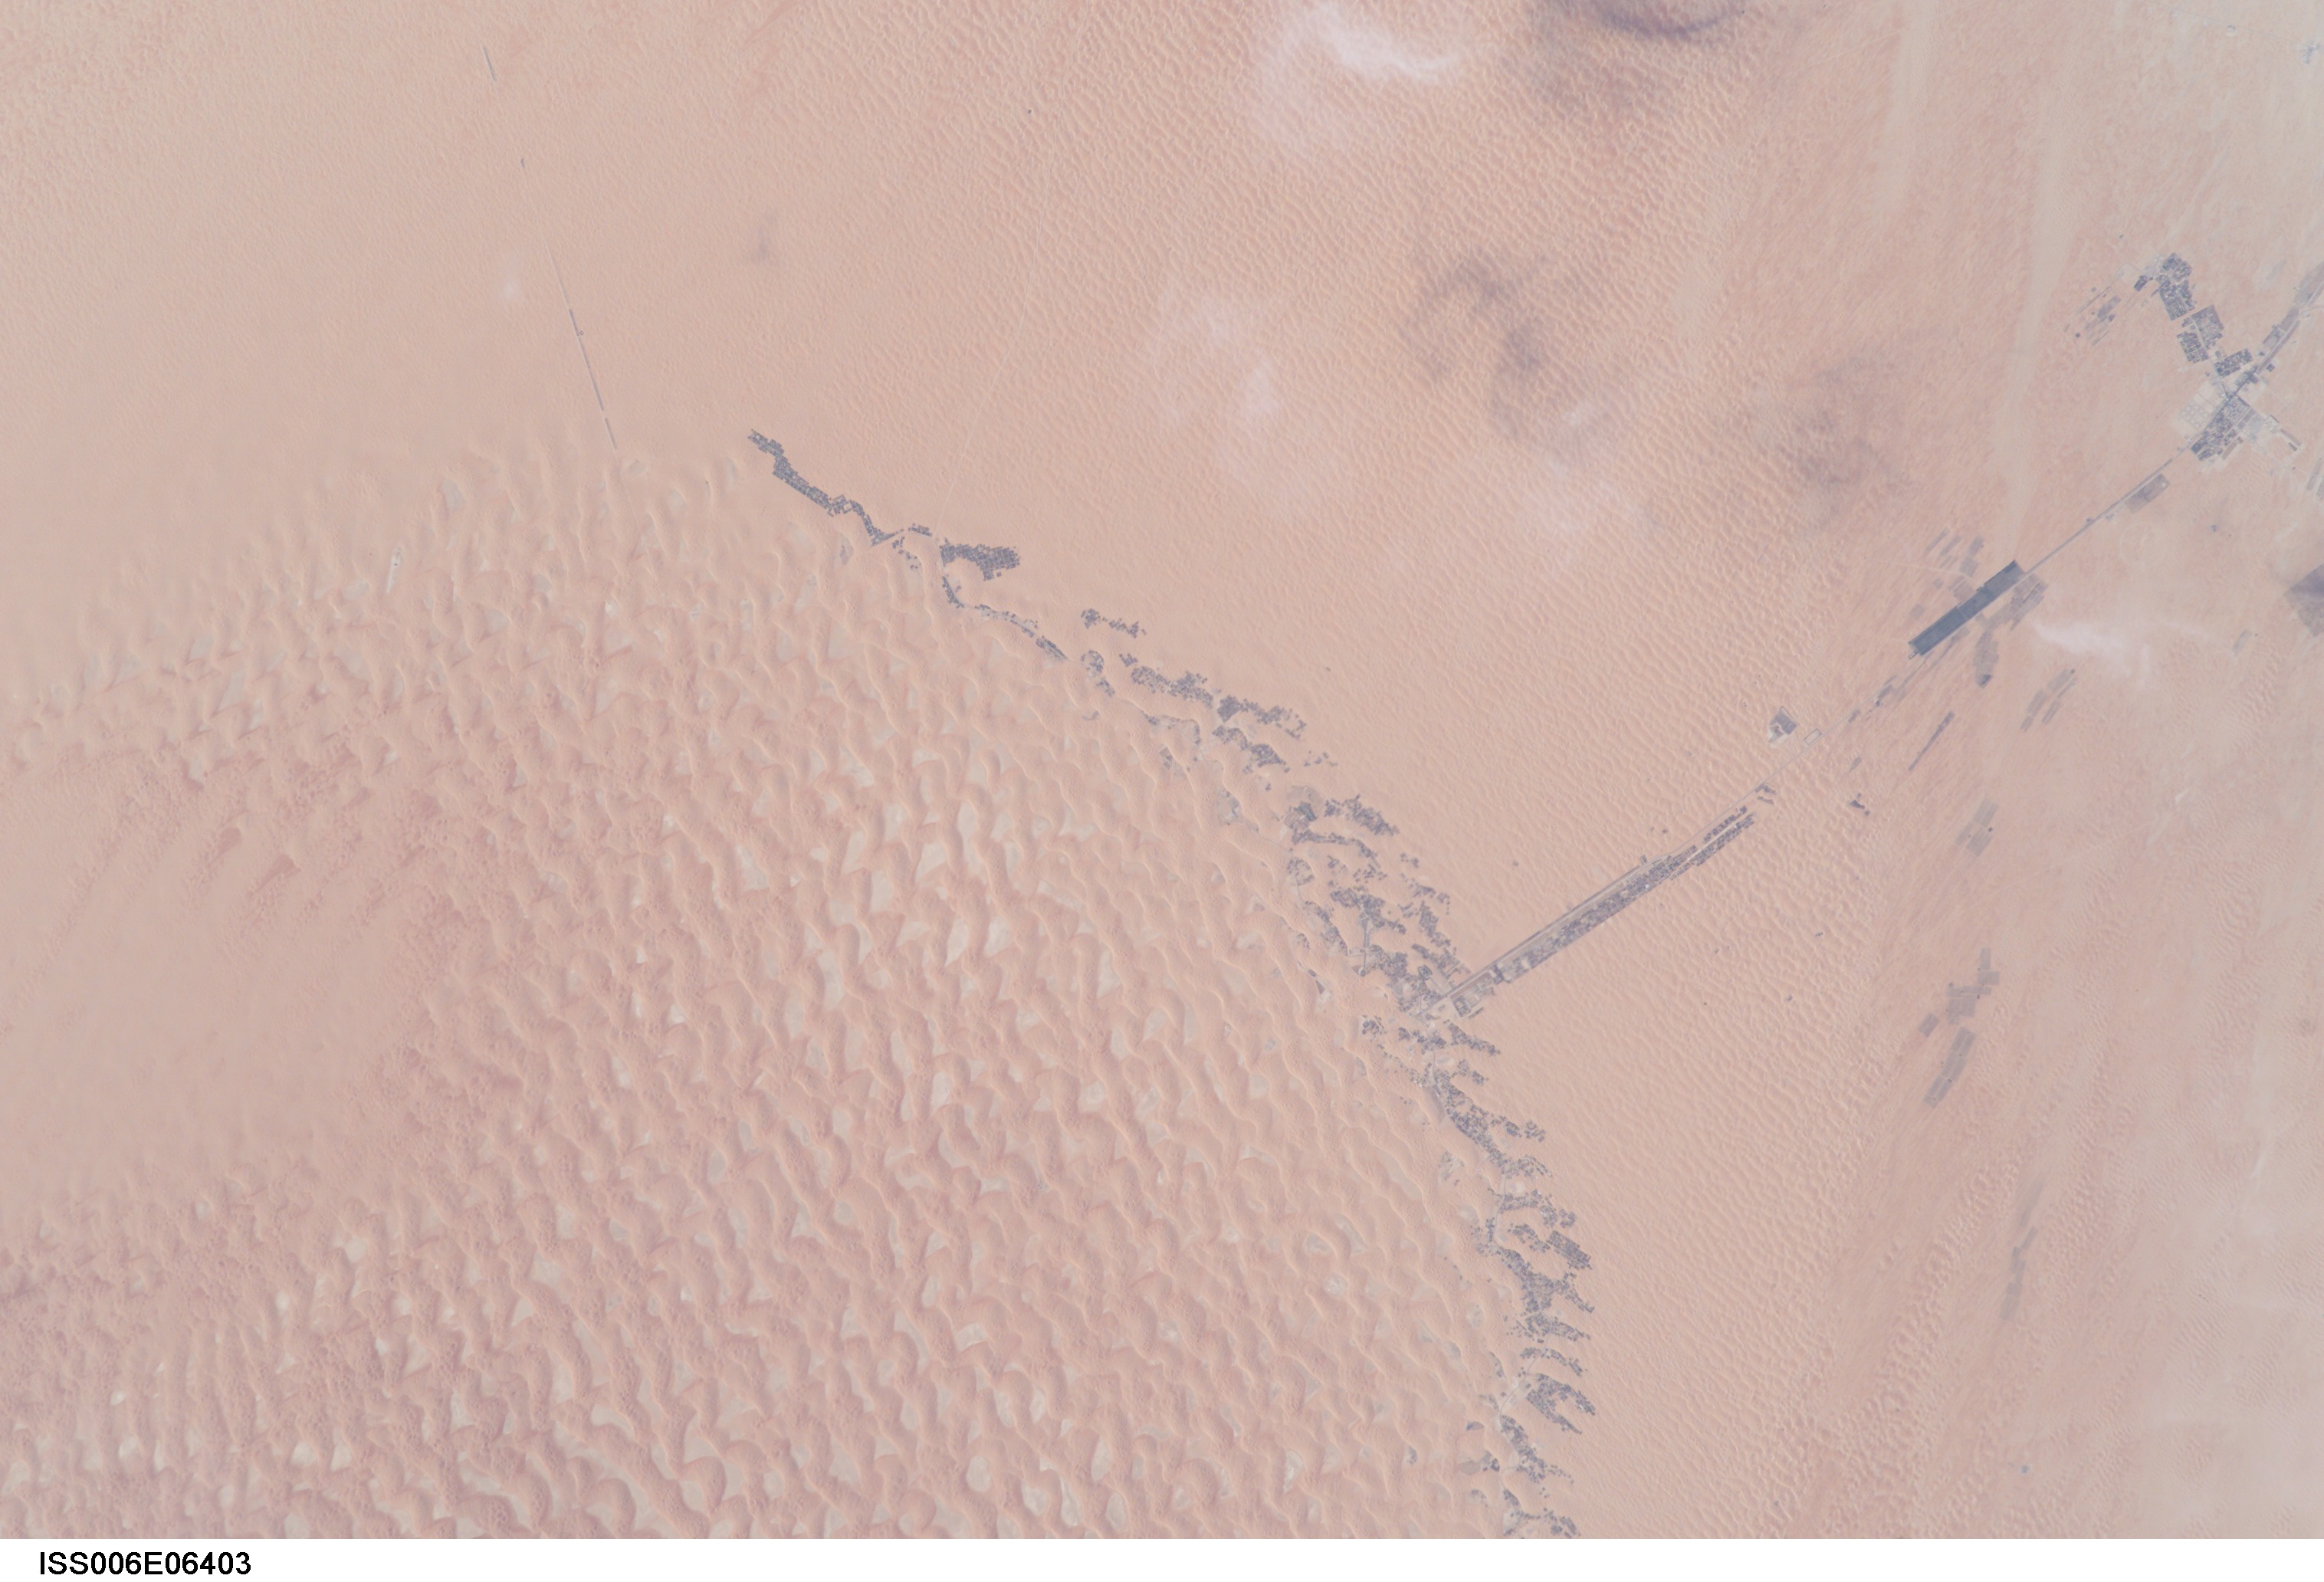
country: UNITED ARAB EMIRATES
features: PLAIN OF KIDAN, COMPLEX DUNES
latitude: 23.0
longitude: 53.5
